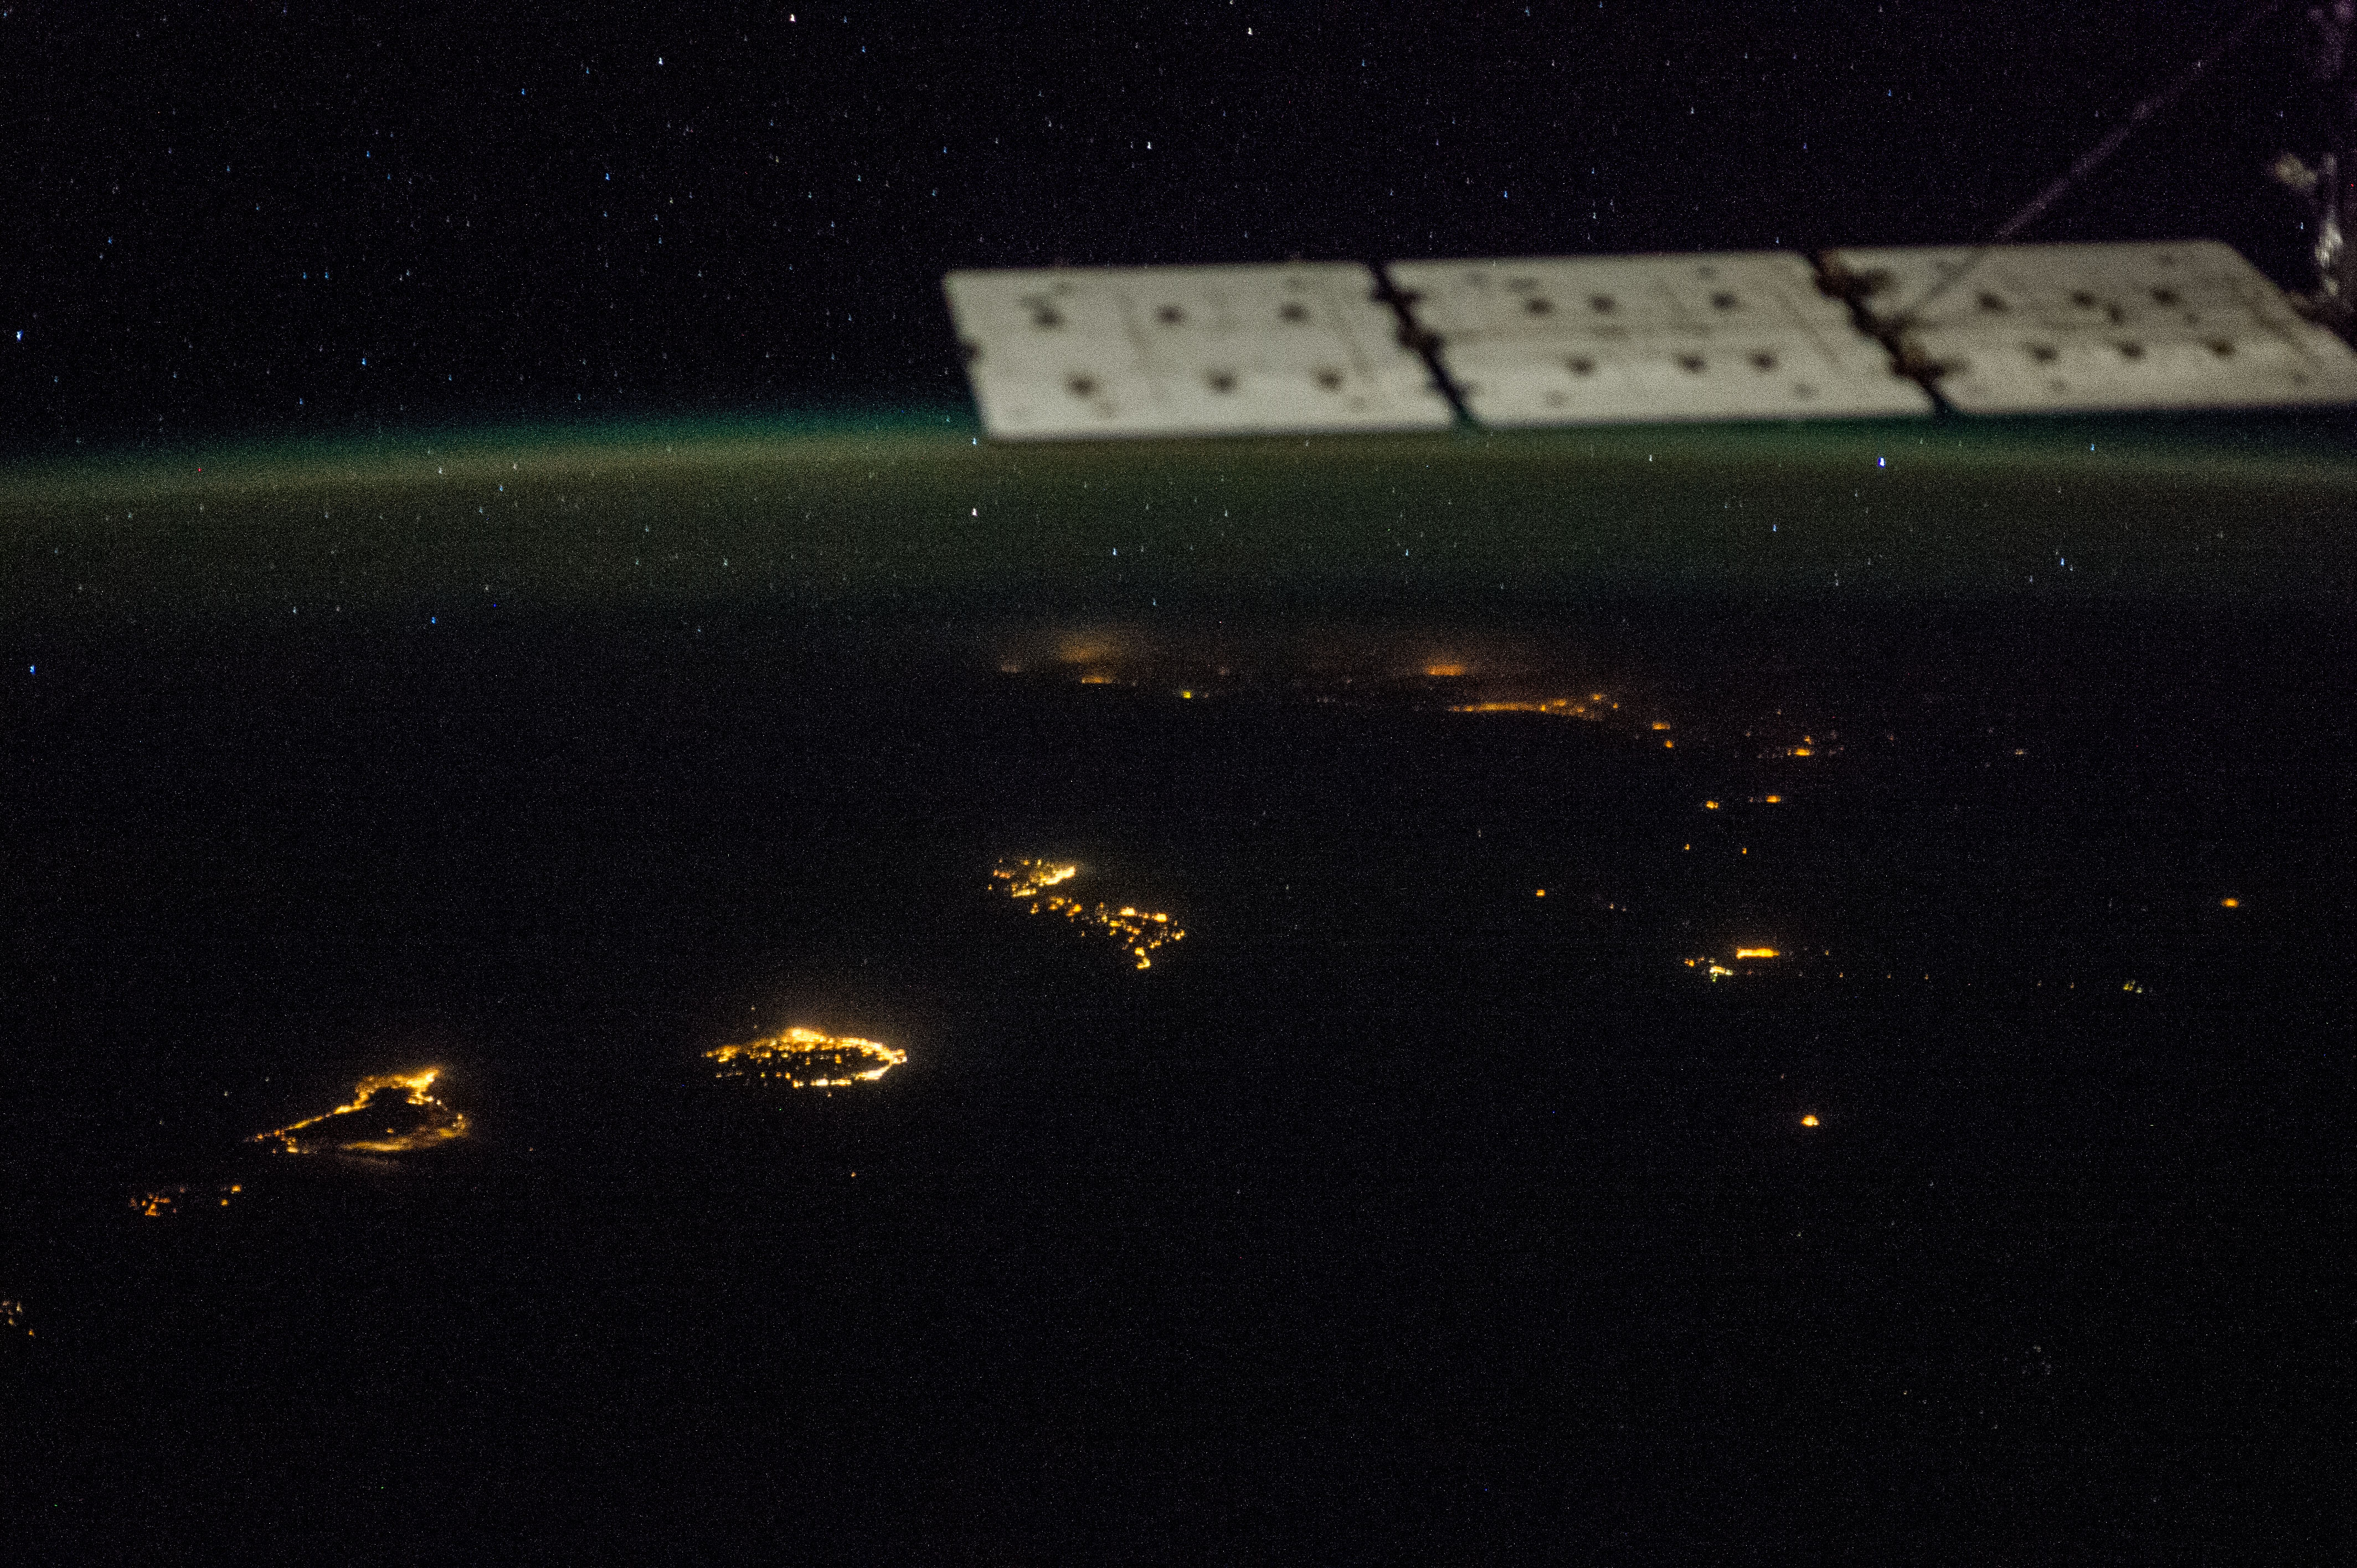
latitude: 22.8
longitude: -20.7
